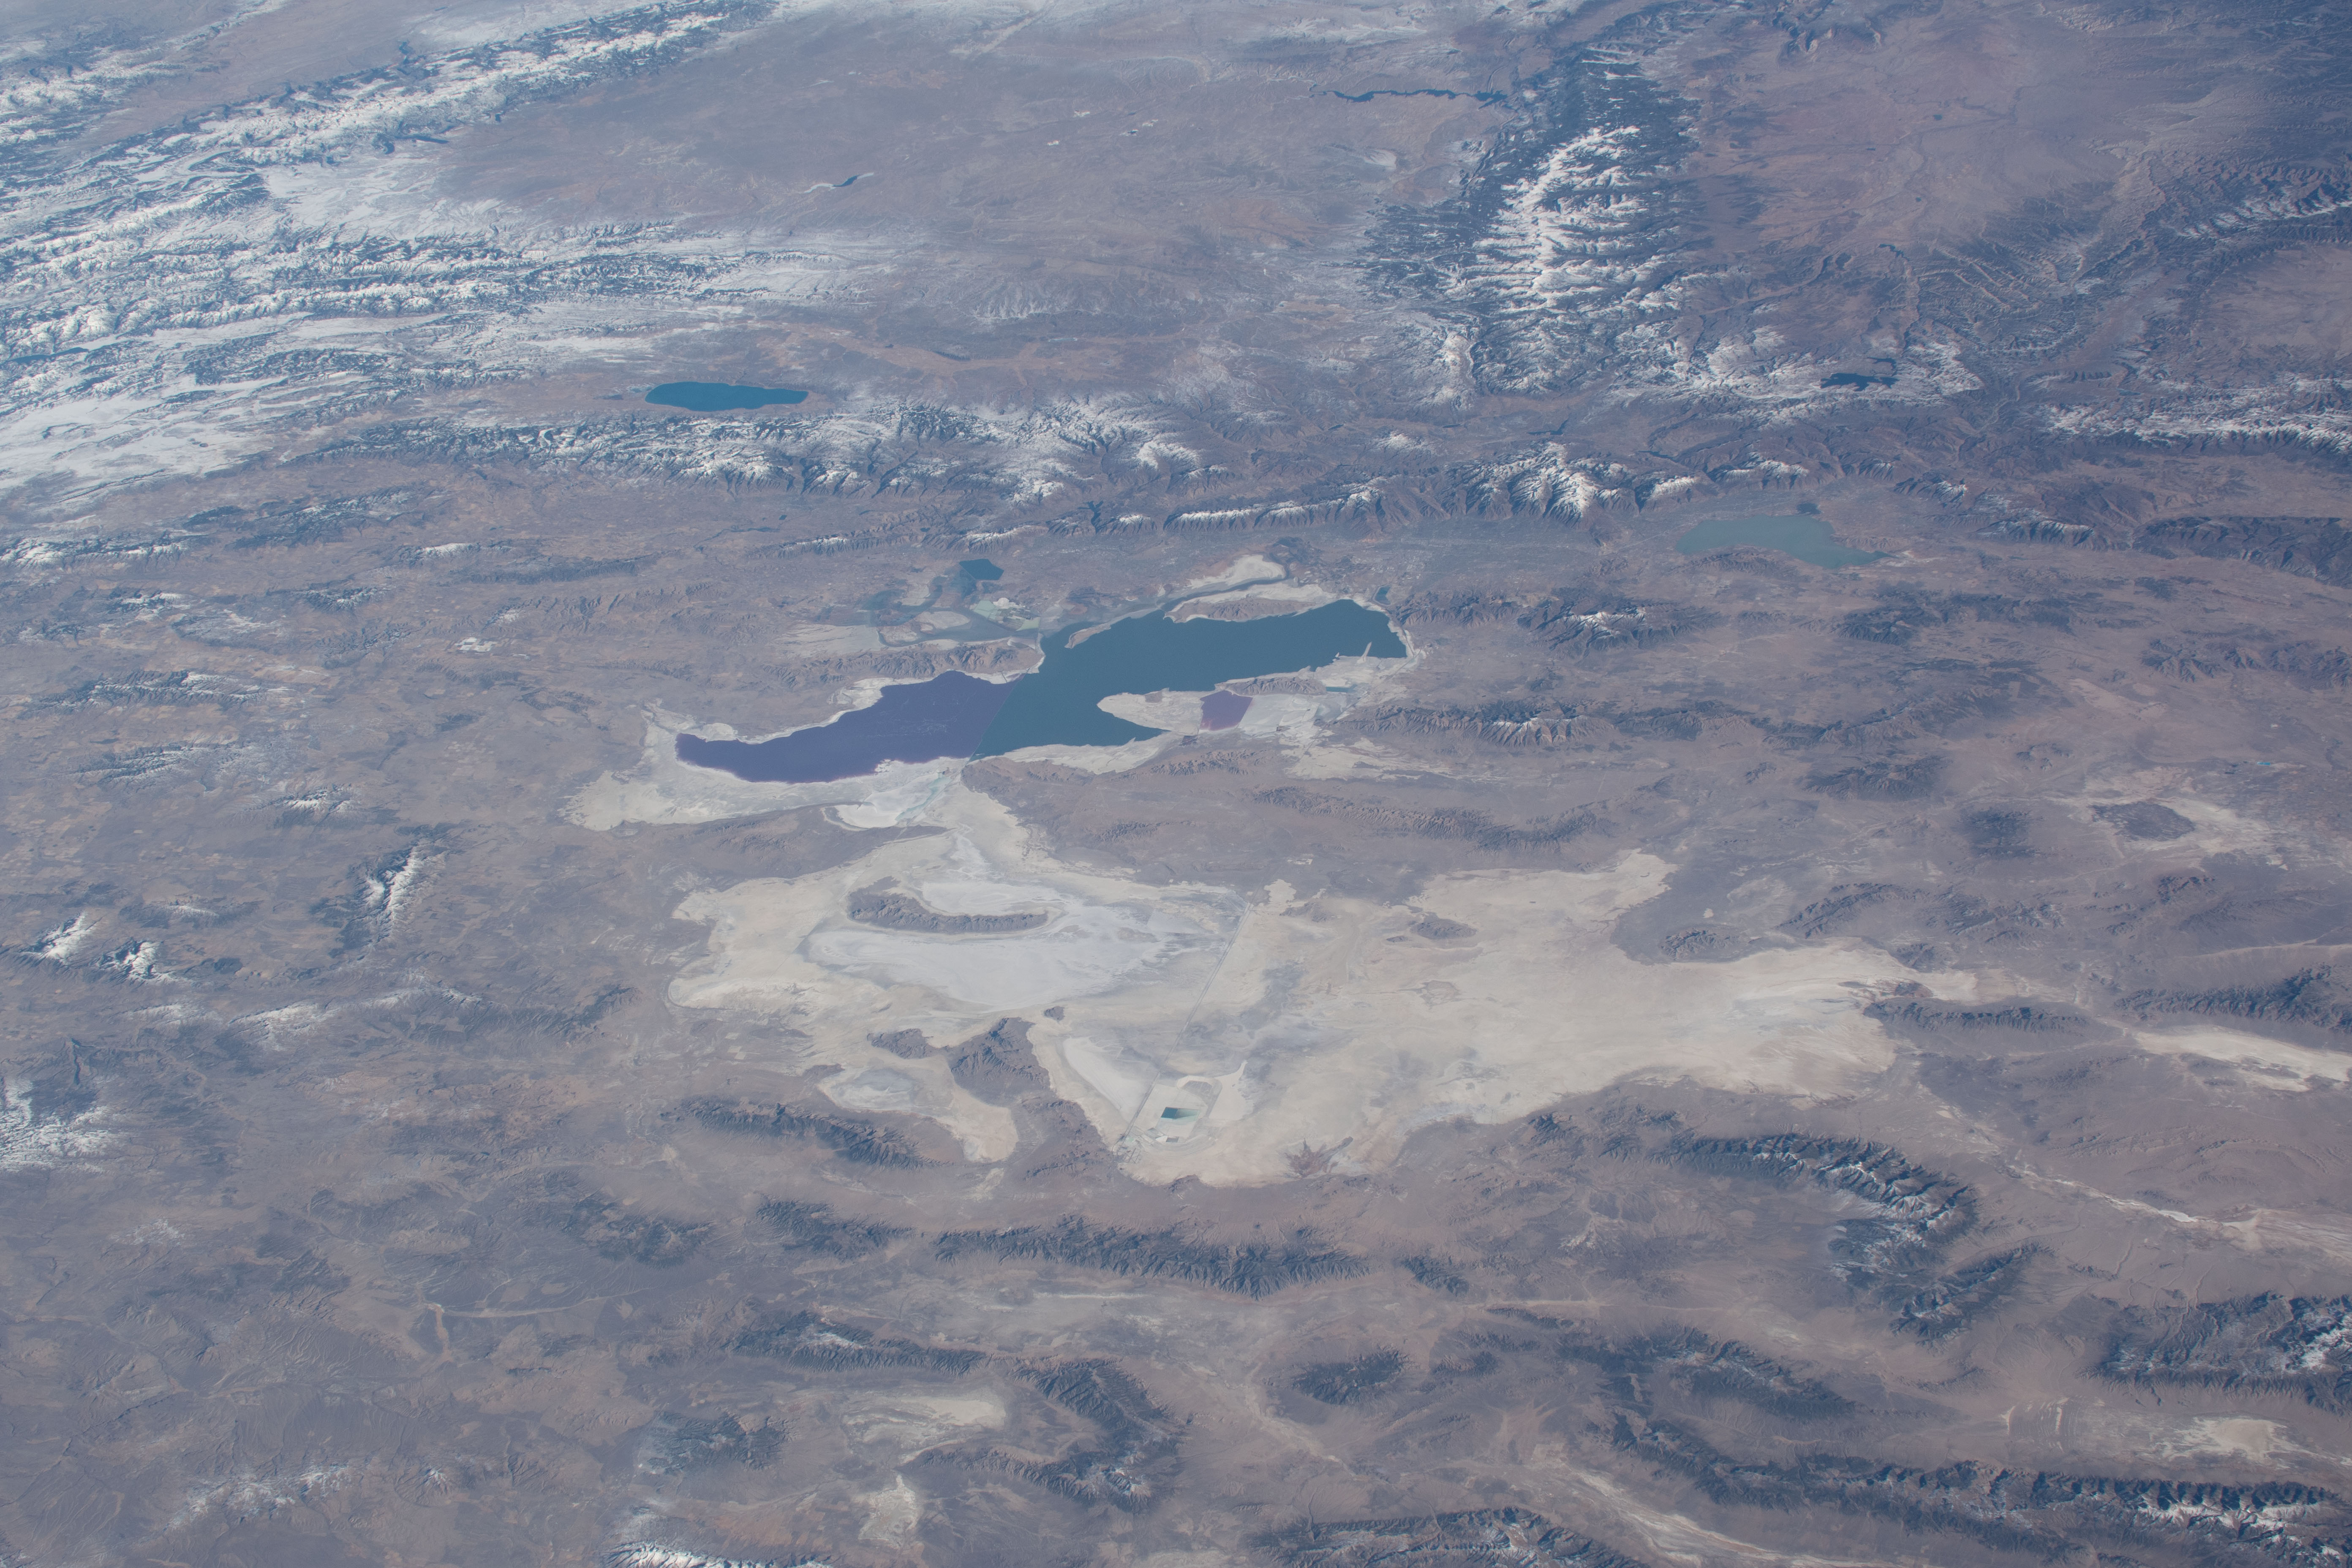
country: USA-UTAH
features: GREAT SALT LAKE, UINTA MOUNTAINS, ROCKY MOUNTAINS, SNOW, PLAYA
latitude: 40.5
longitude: -112.5
